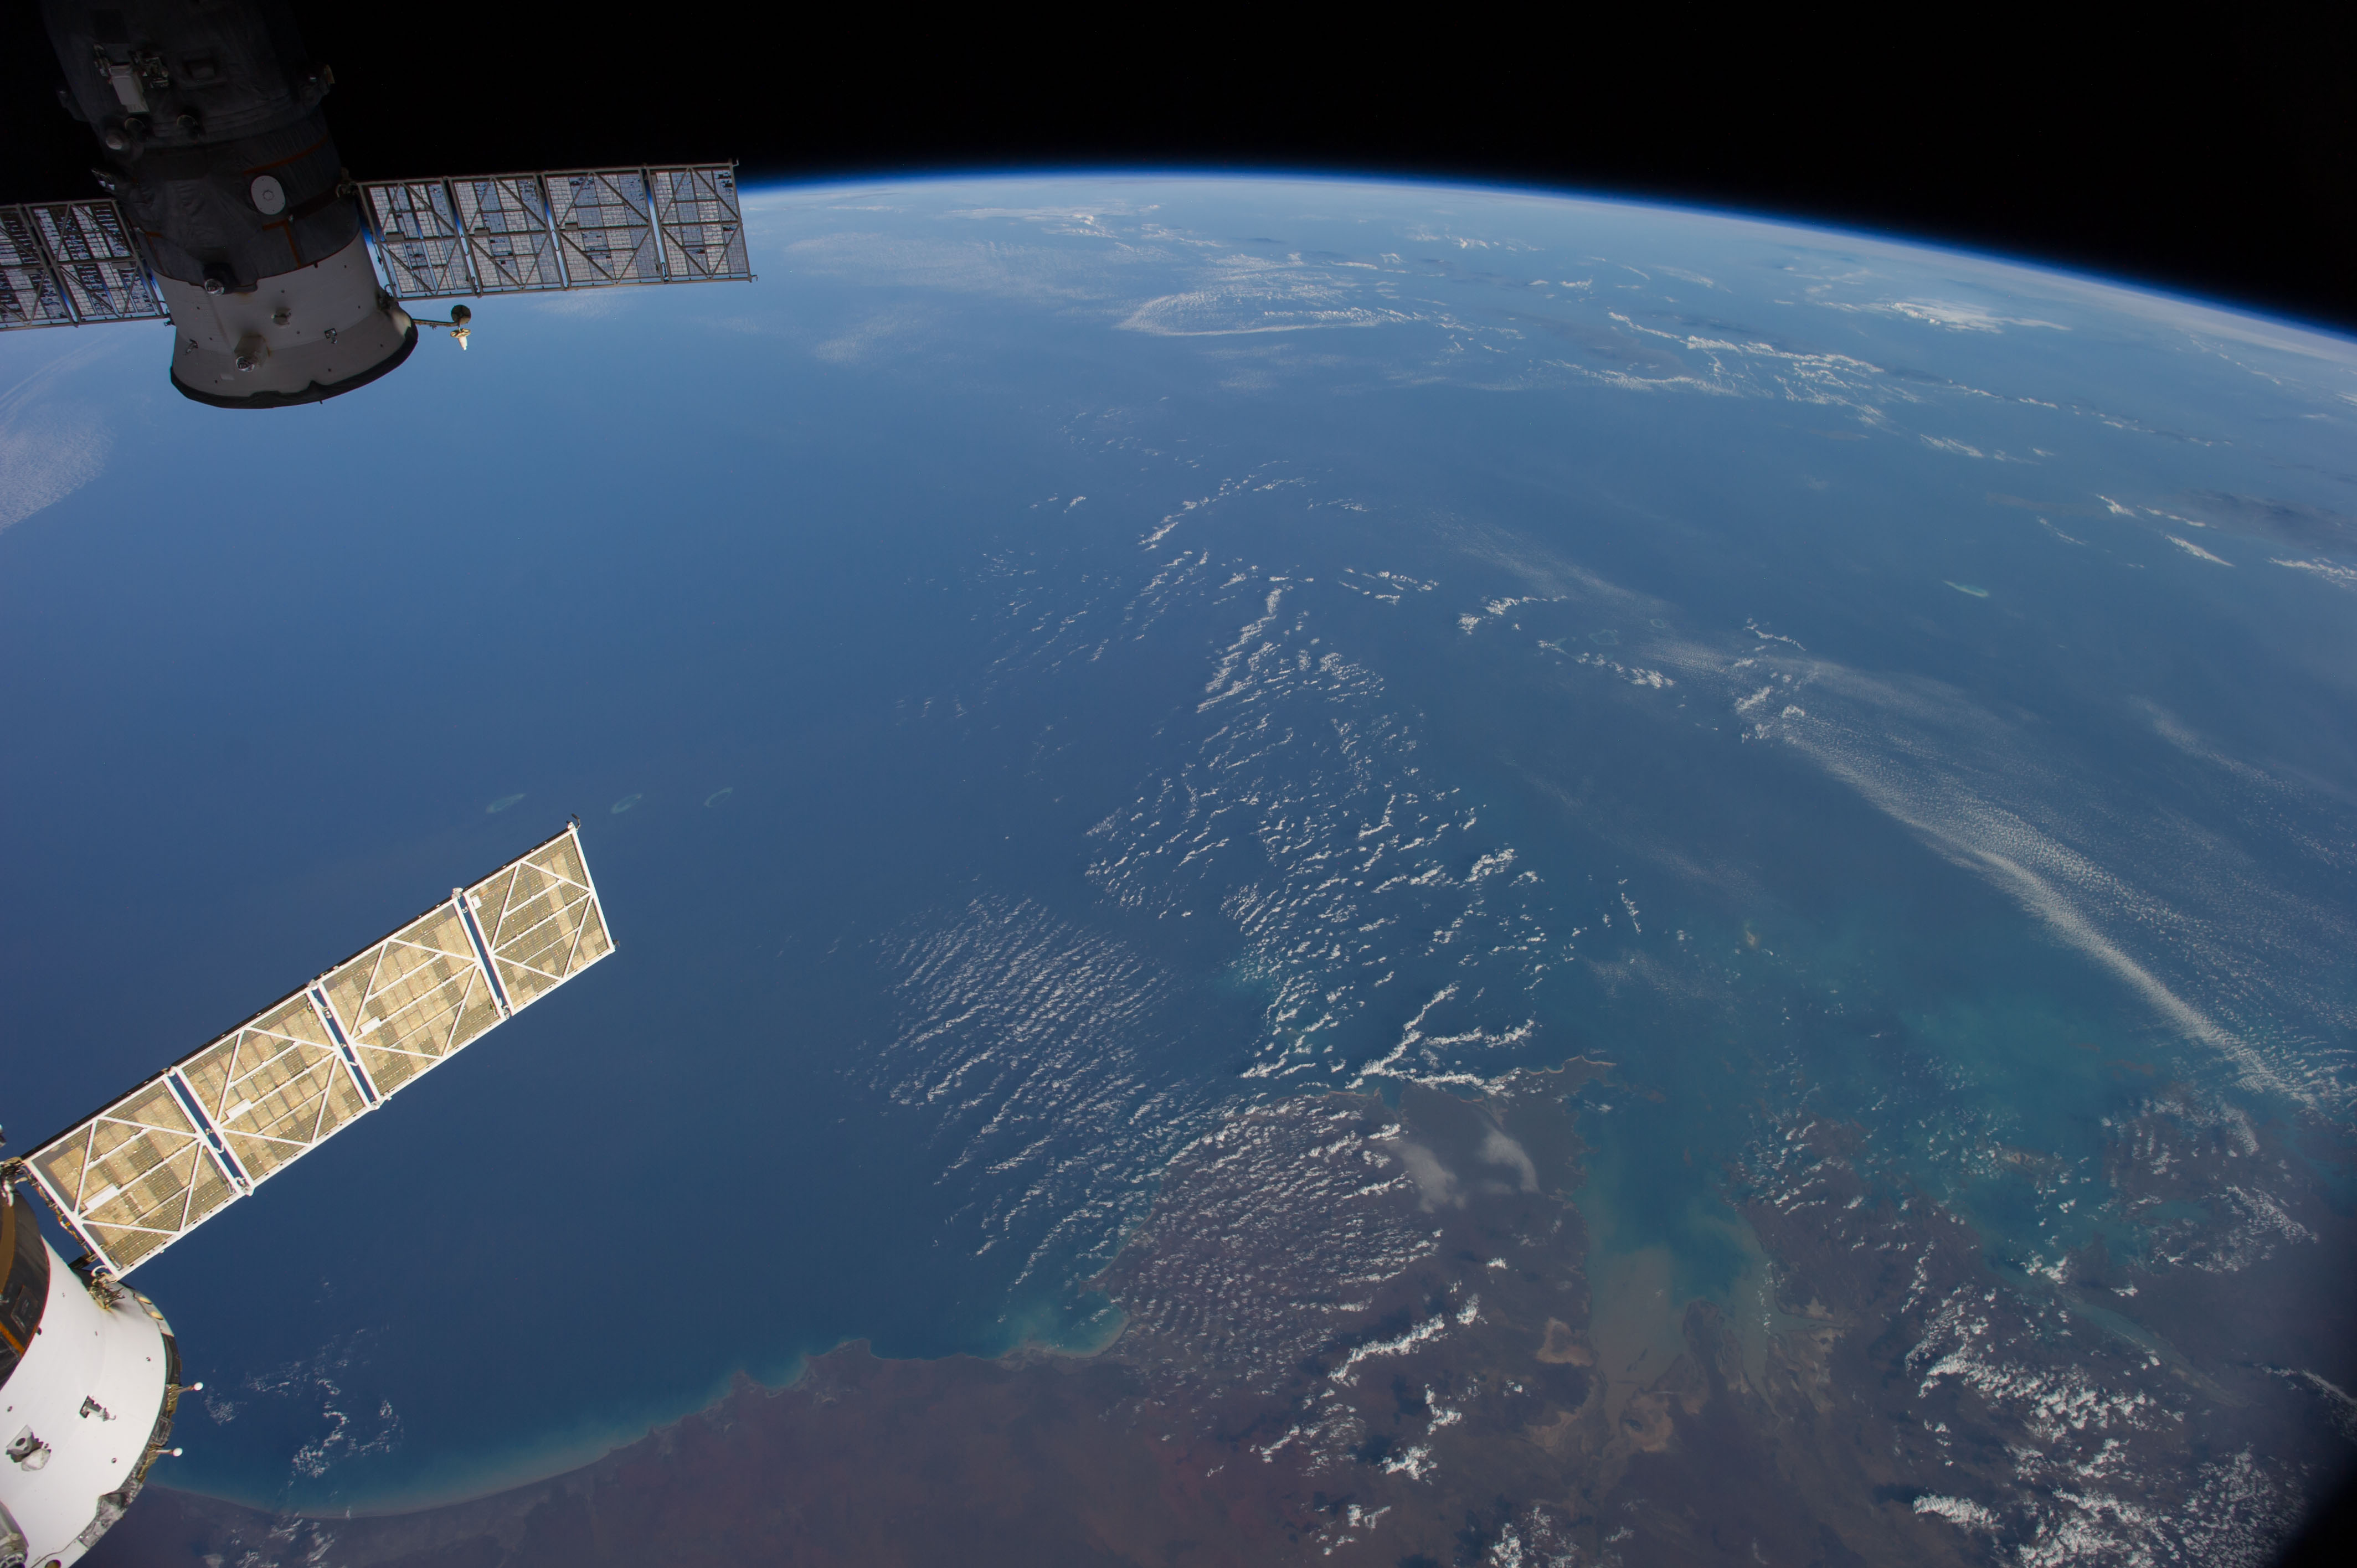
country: AUSTRALIA-WA
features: INDIAN O., KING SOUND, ATMOSPHERIC LIMB
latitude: -16.5
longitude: 121.0
